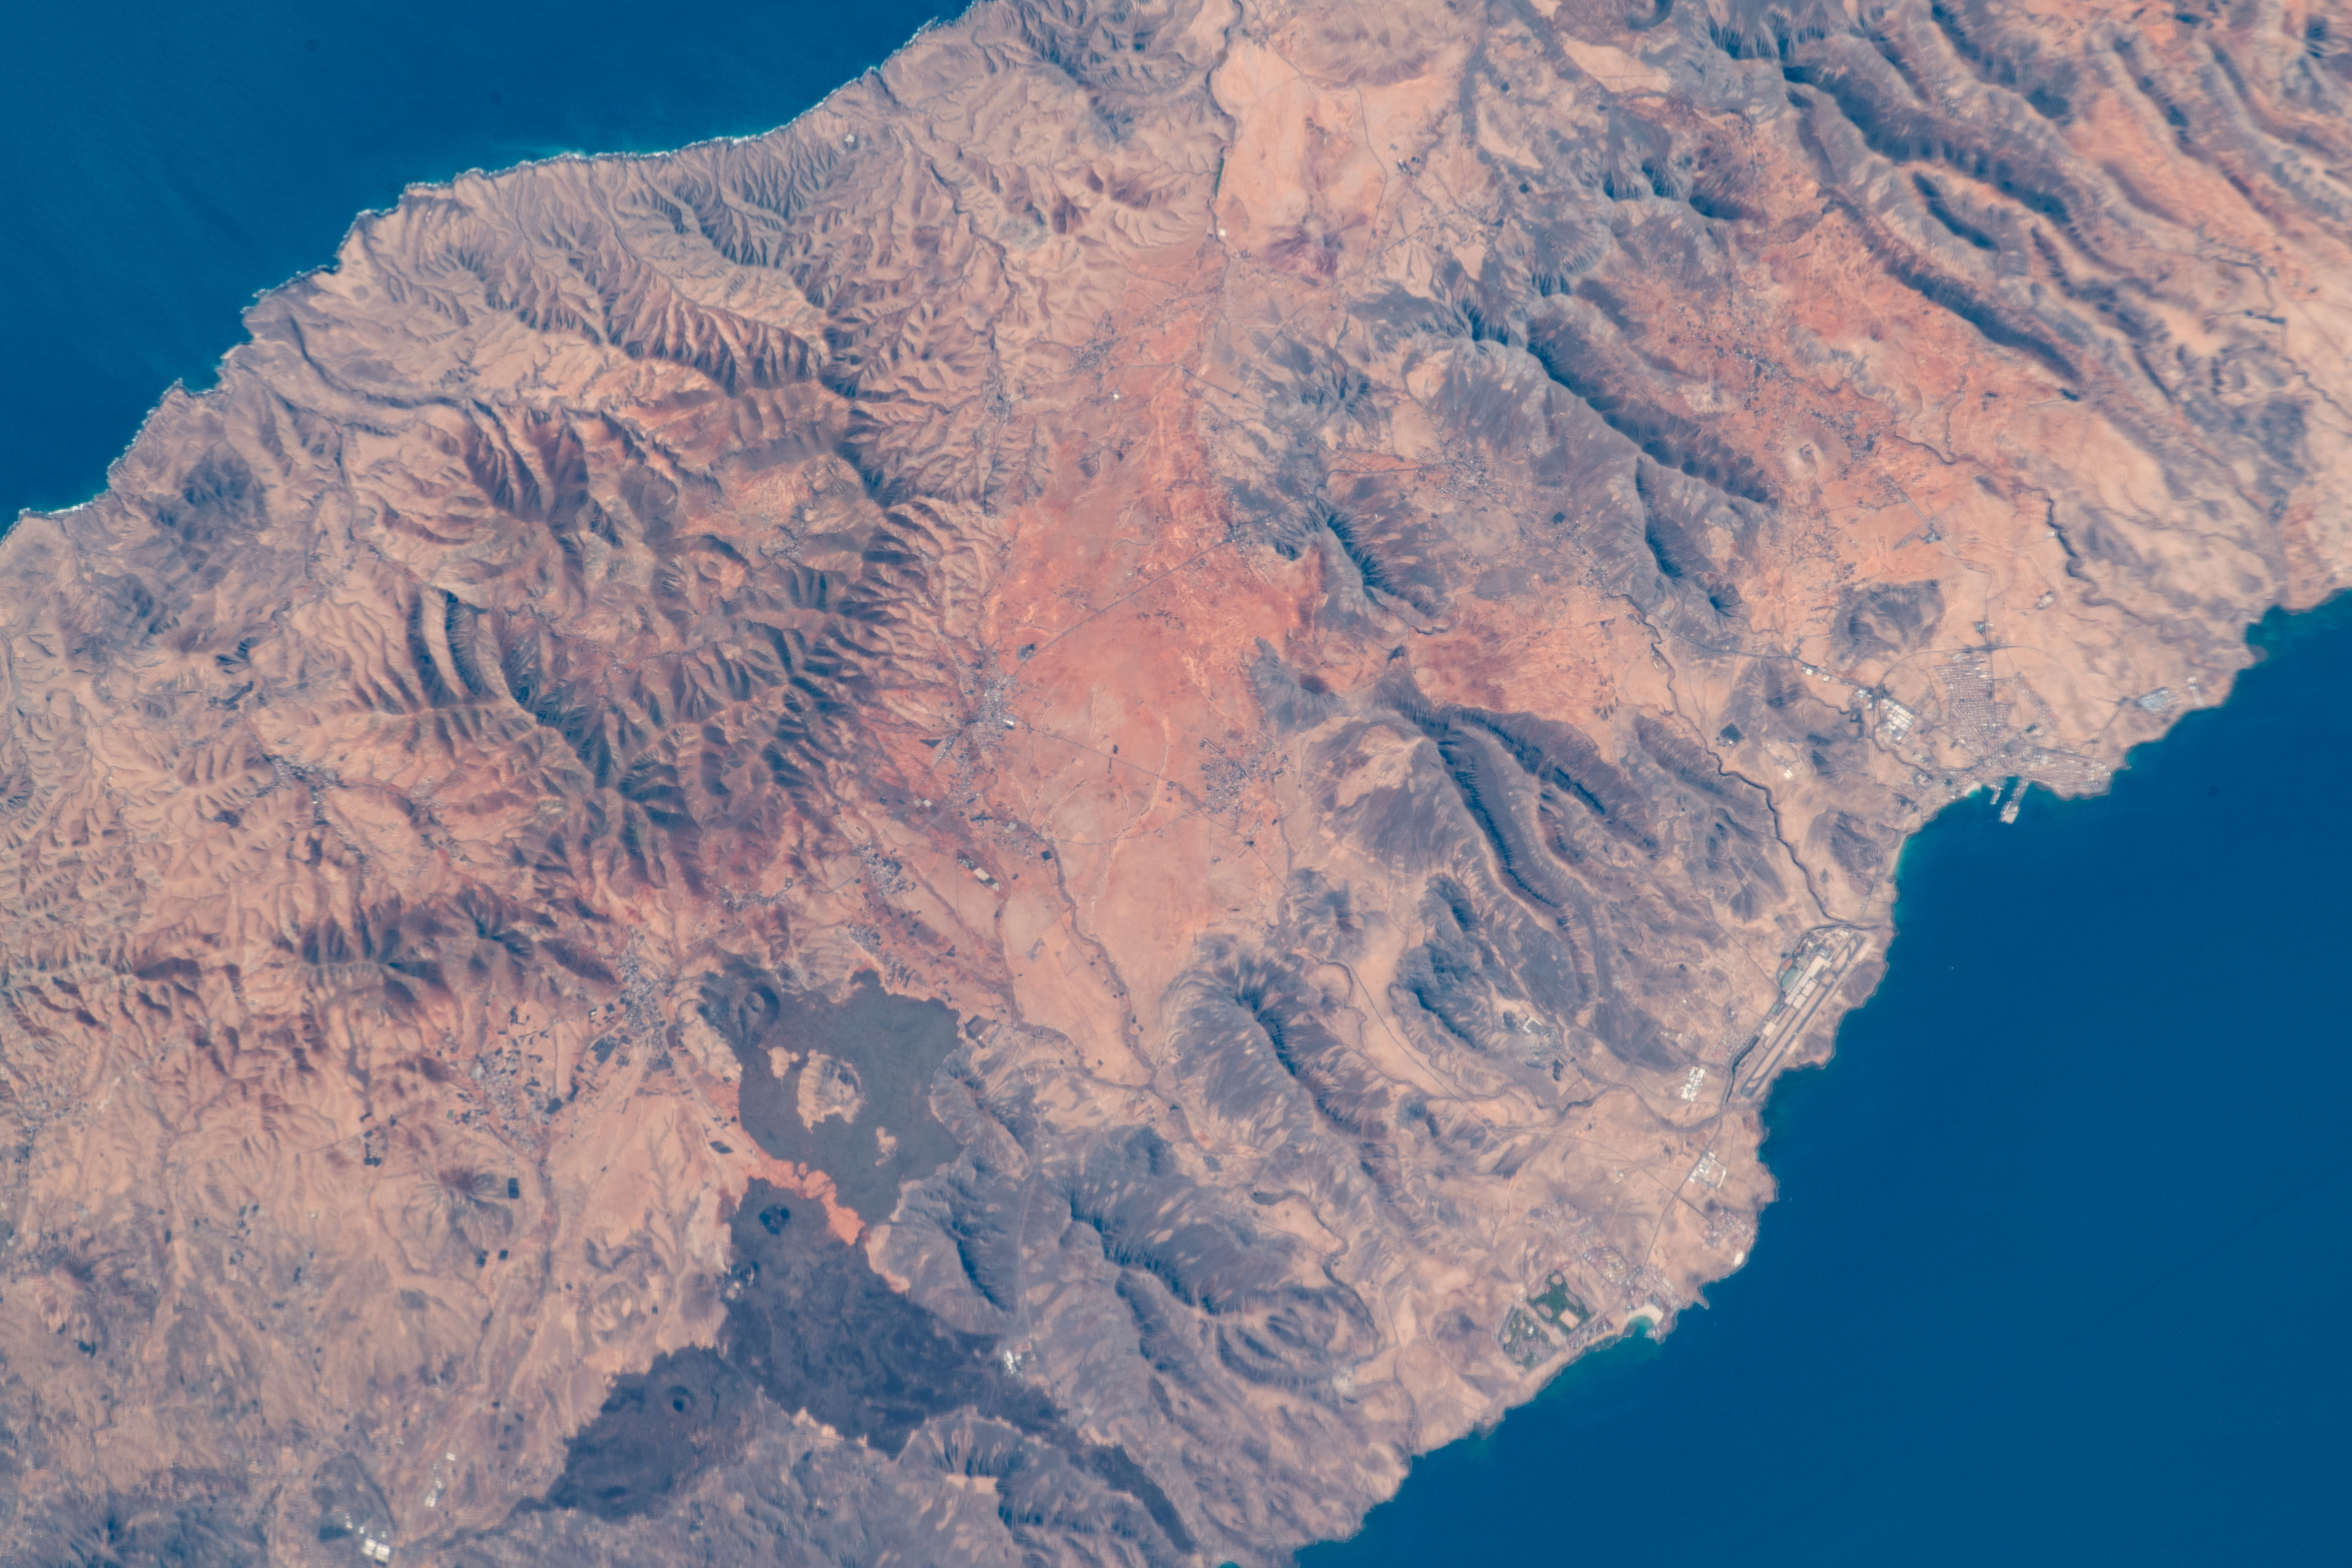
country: CANARY ISLANDS
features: TRIQUIVIJATE, FUERTEVENTURA
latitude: 28.4
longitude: -14.0
